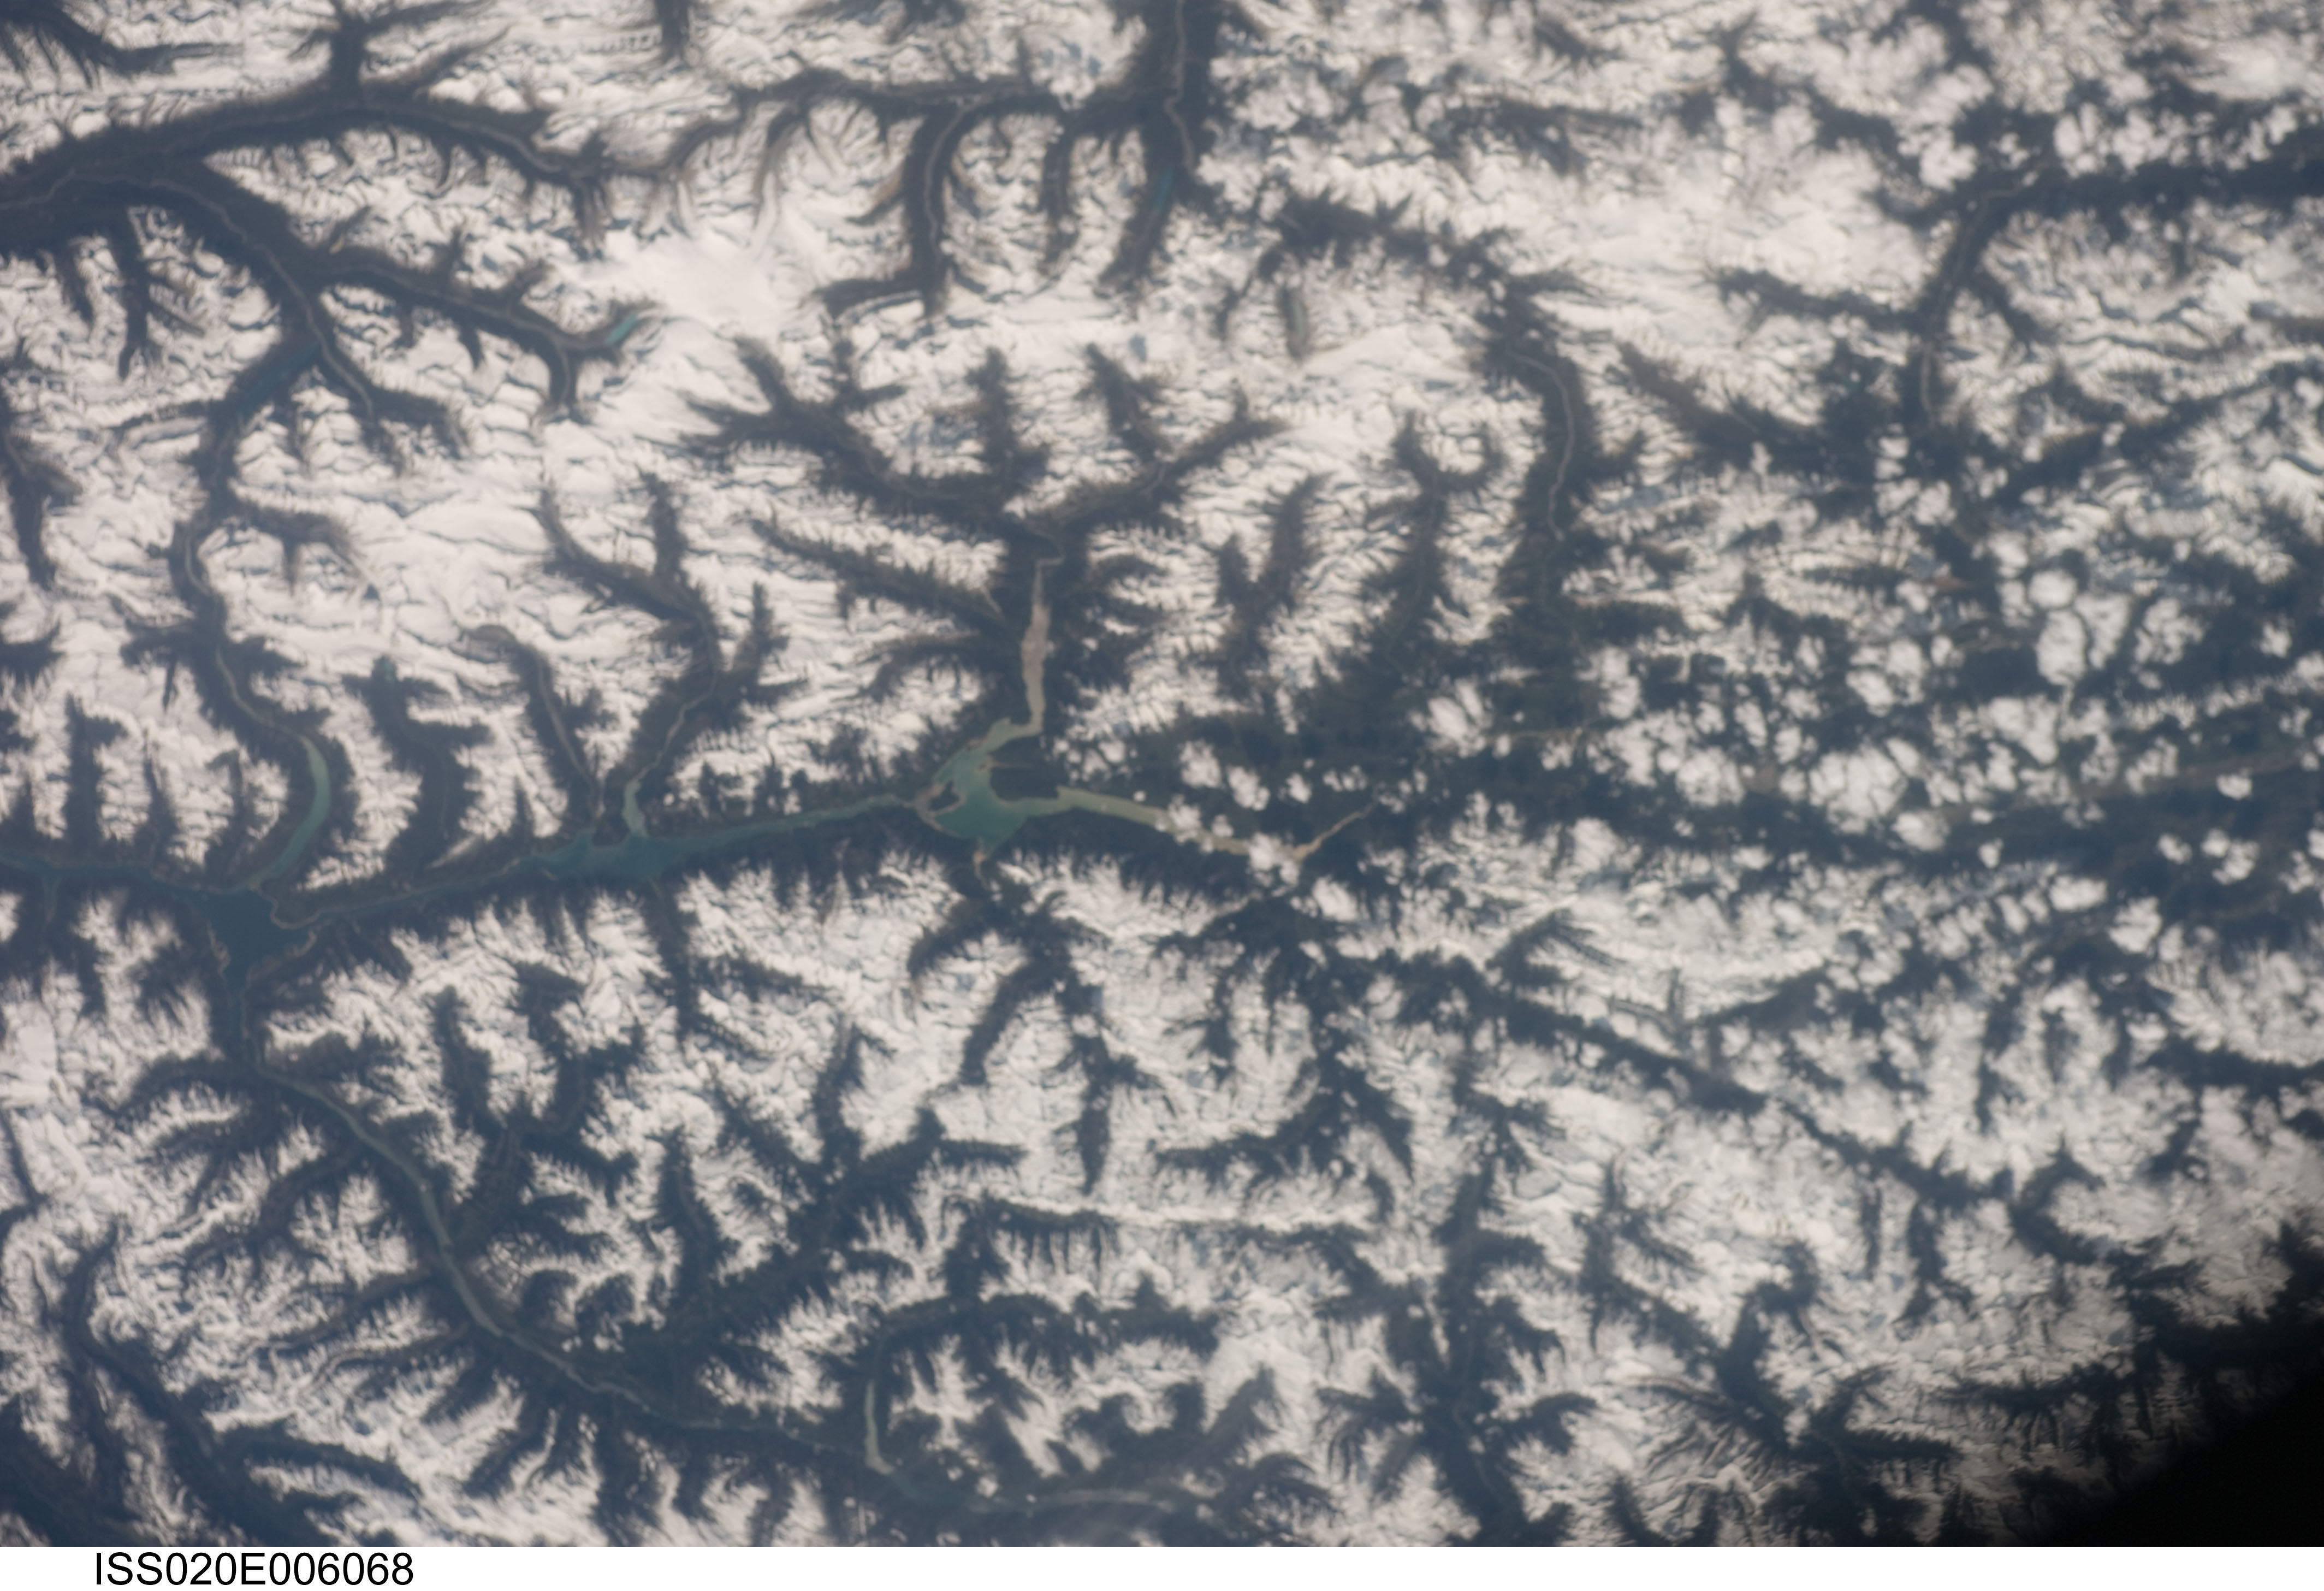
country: CANADA-BC
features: KINBASKET L., ROCKY MTS., SNOW
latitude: 51.6
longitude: -117.5
